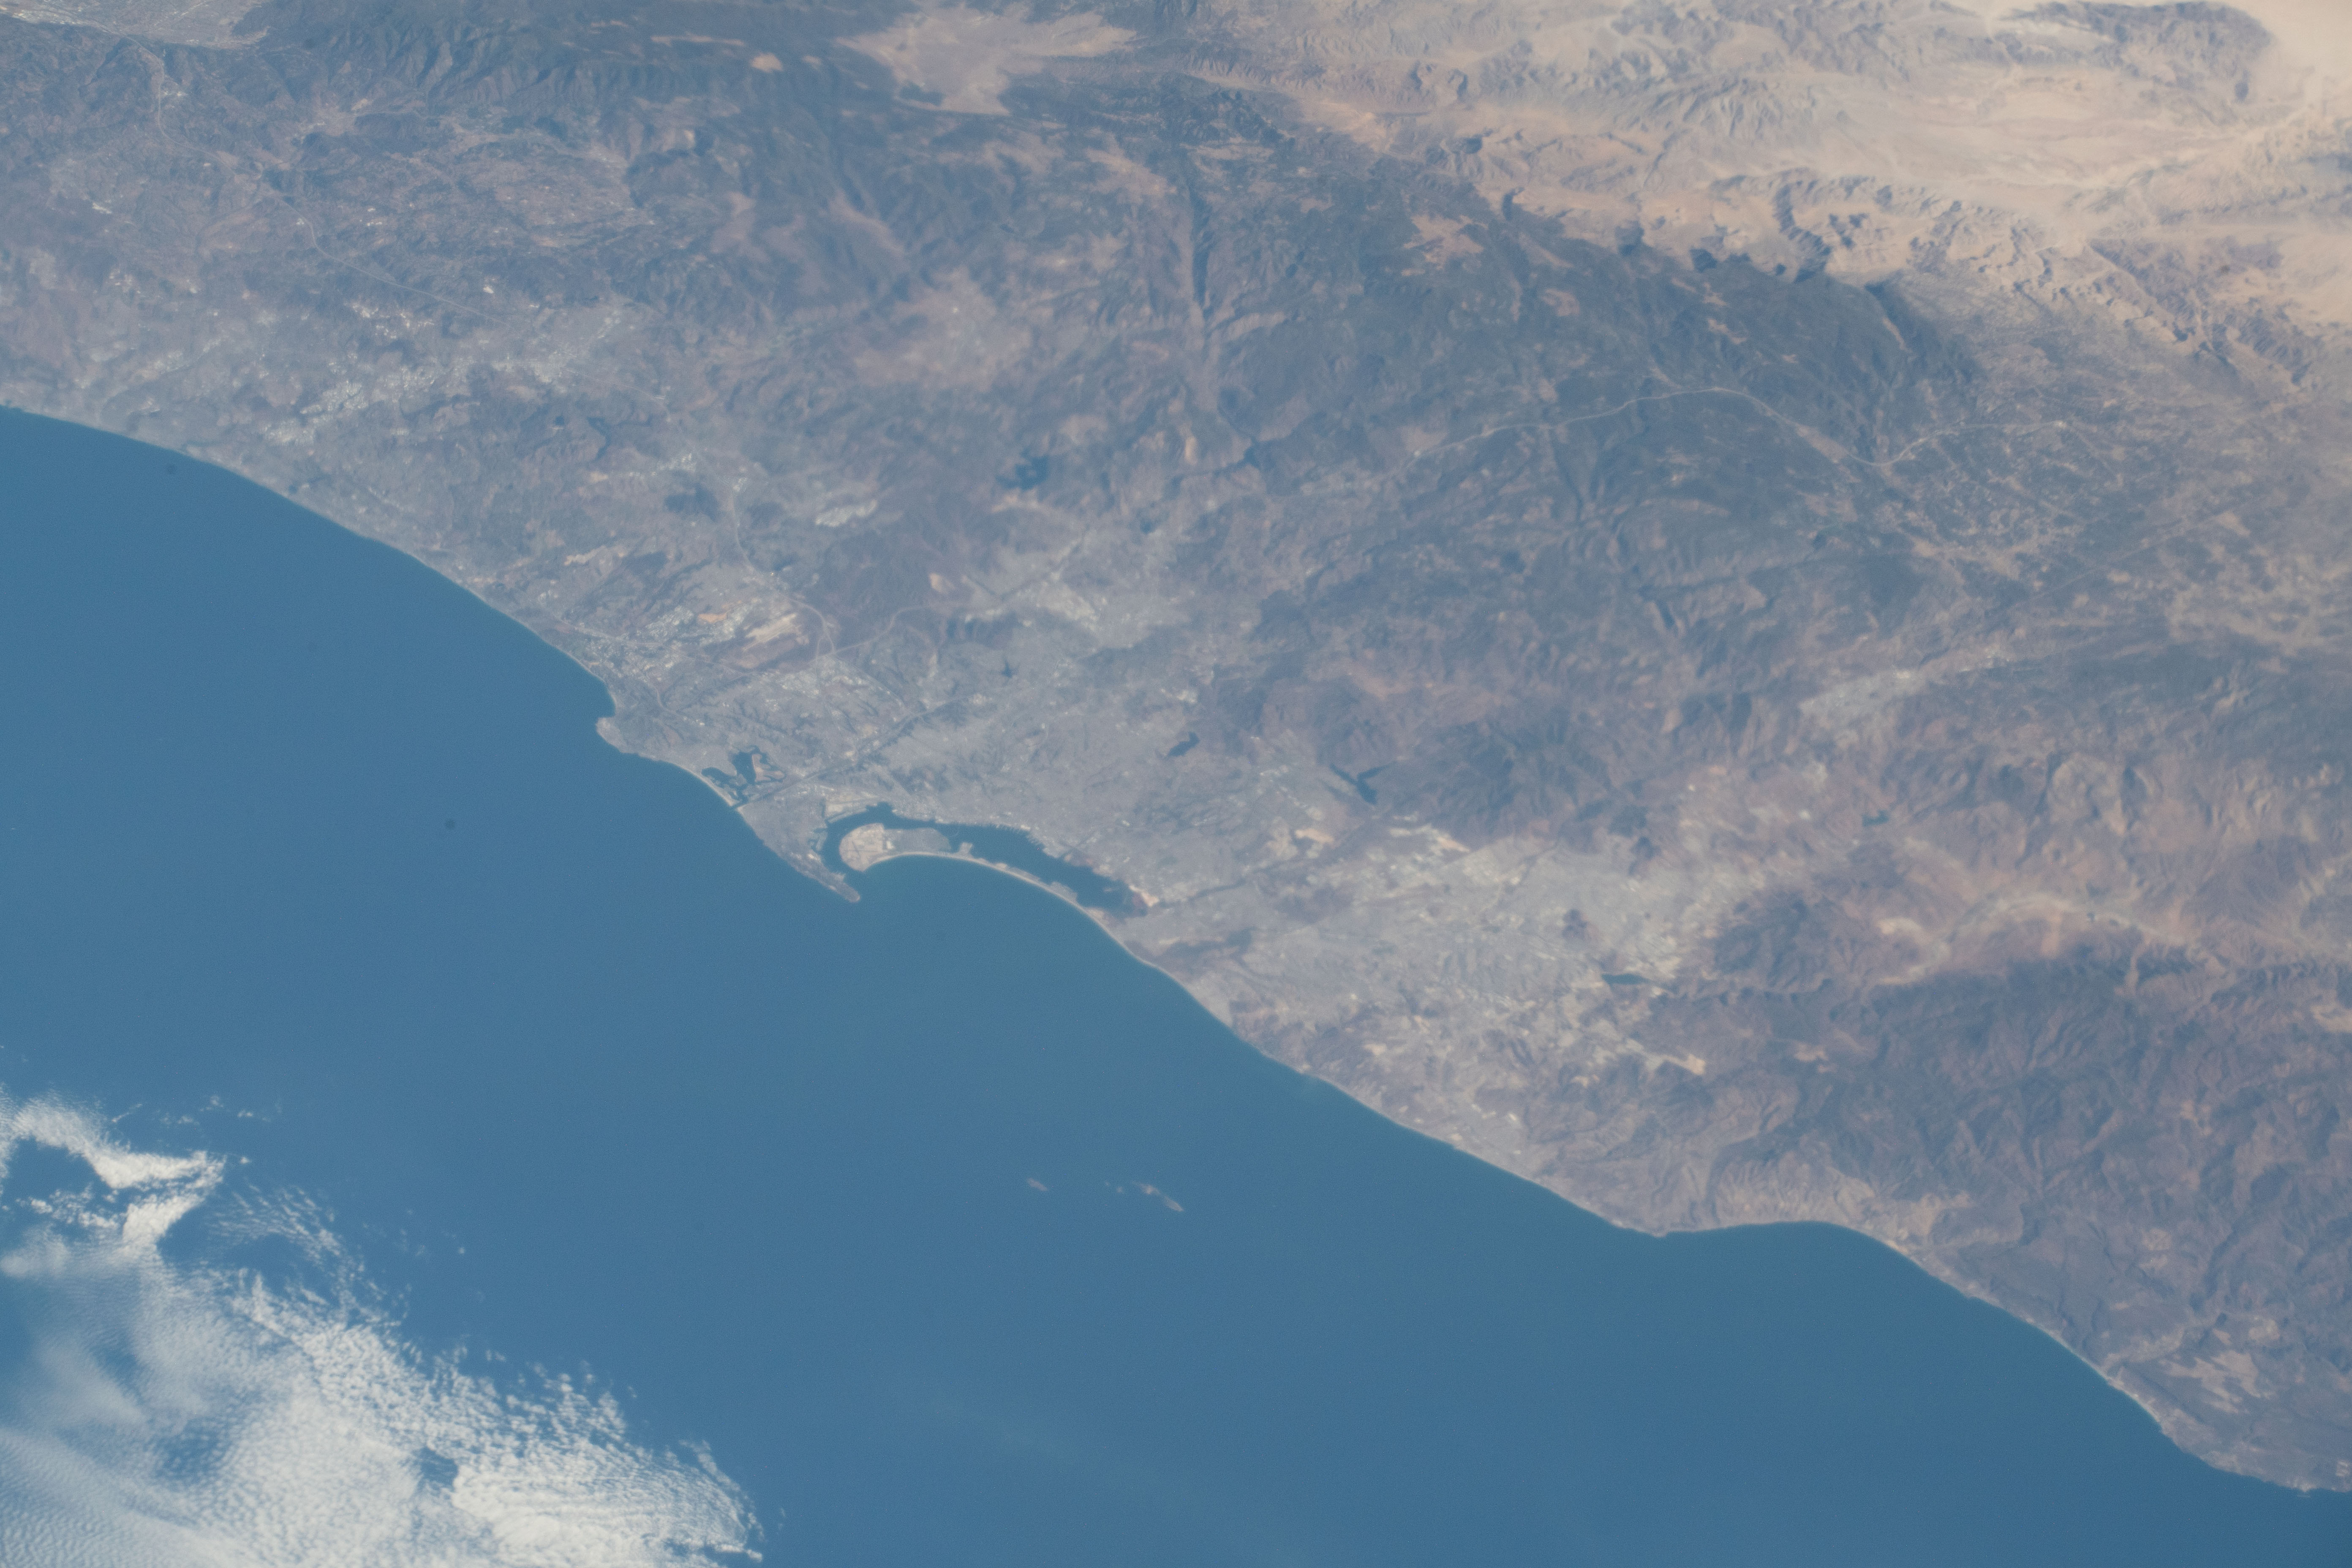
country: USA-CALIFORNIA
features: SAN DIEGO, ANZA-BORREGO DESERT STATE PARK
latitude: 32.7
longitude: -117.1
